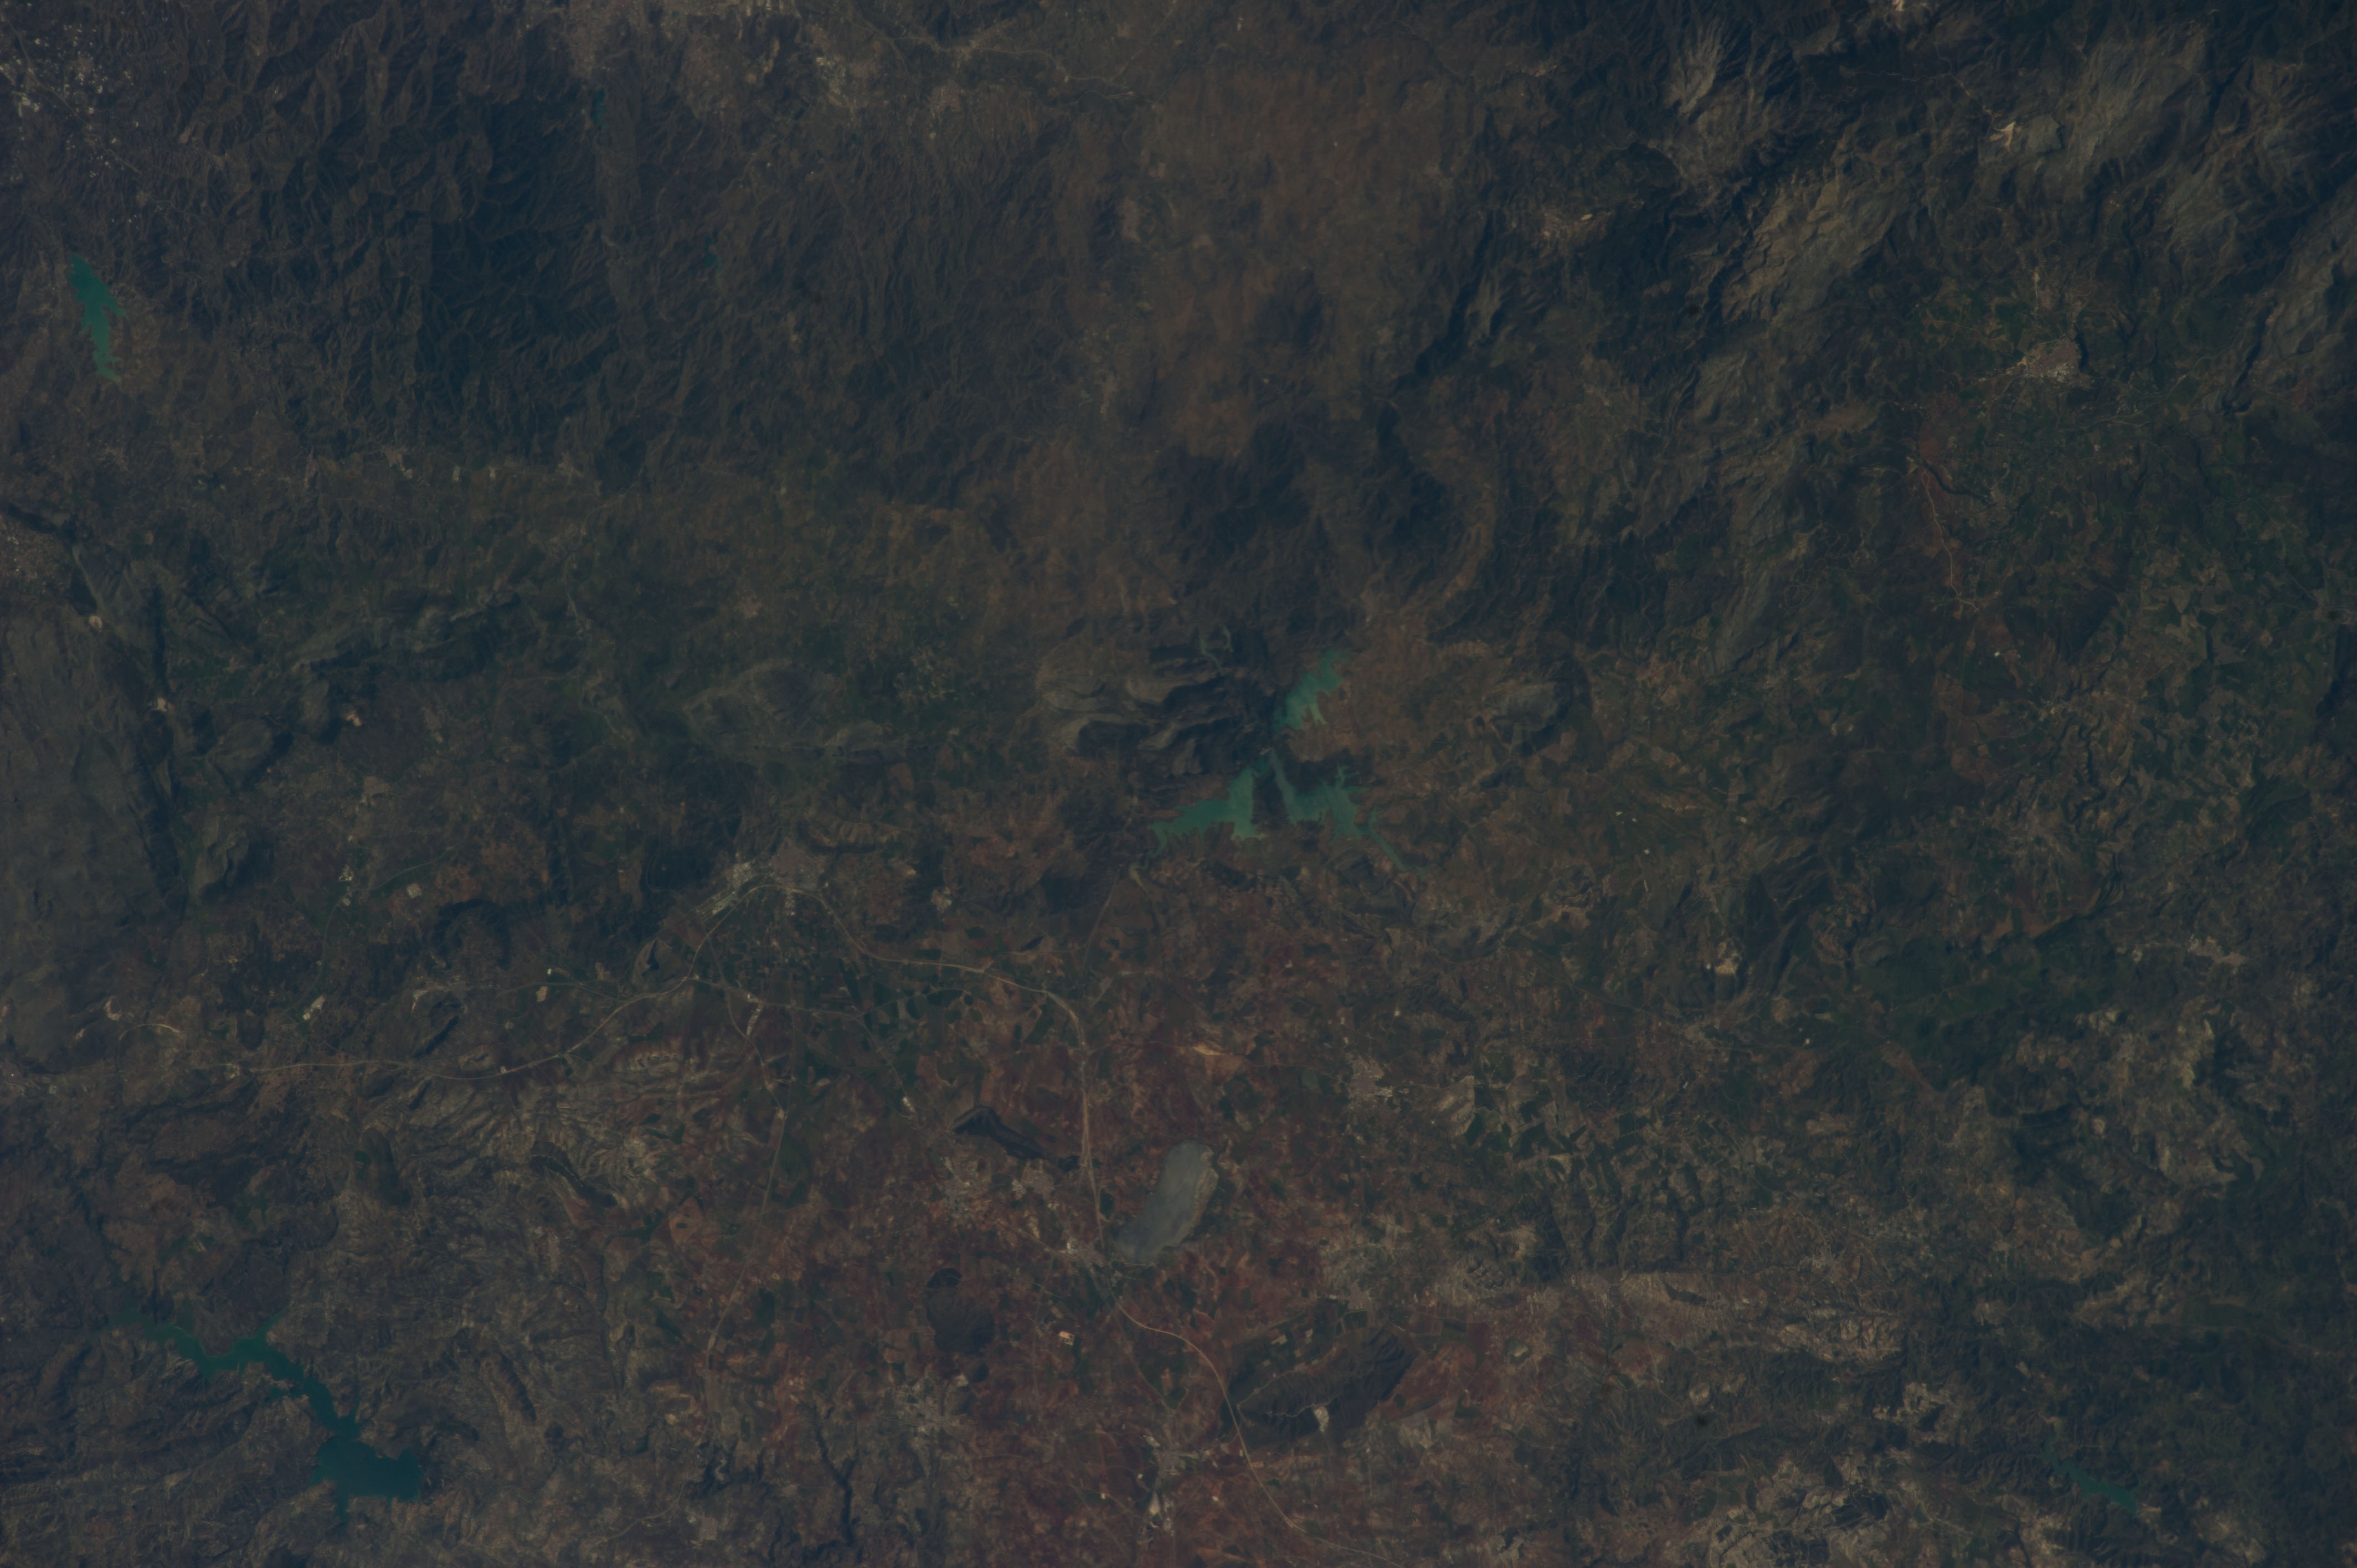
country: SPAIN
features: MOUNTAINS, LAKE, CAMINITO DEL REY DE ARDALES ENTRADA NORTE
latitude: 37.0
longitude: -4.8
